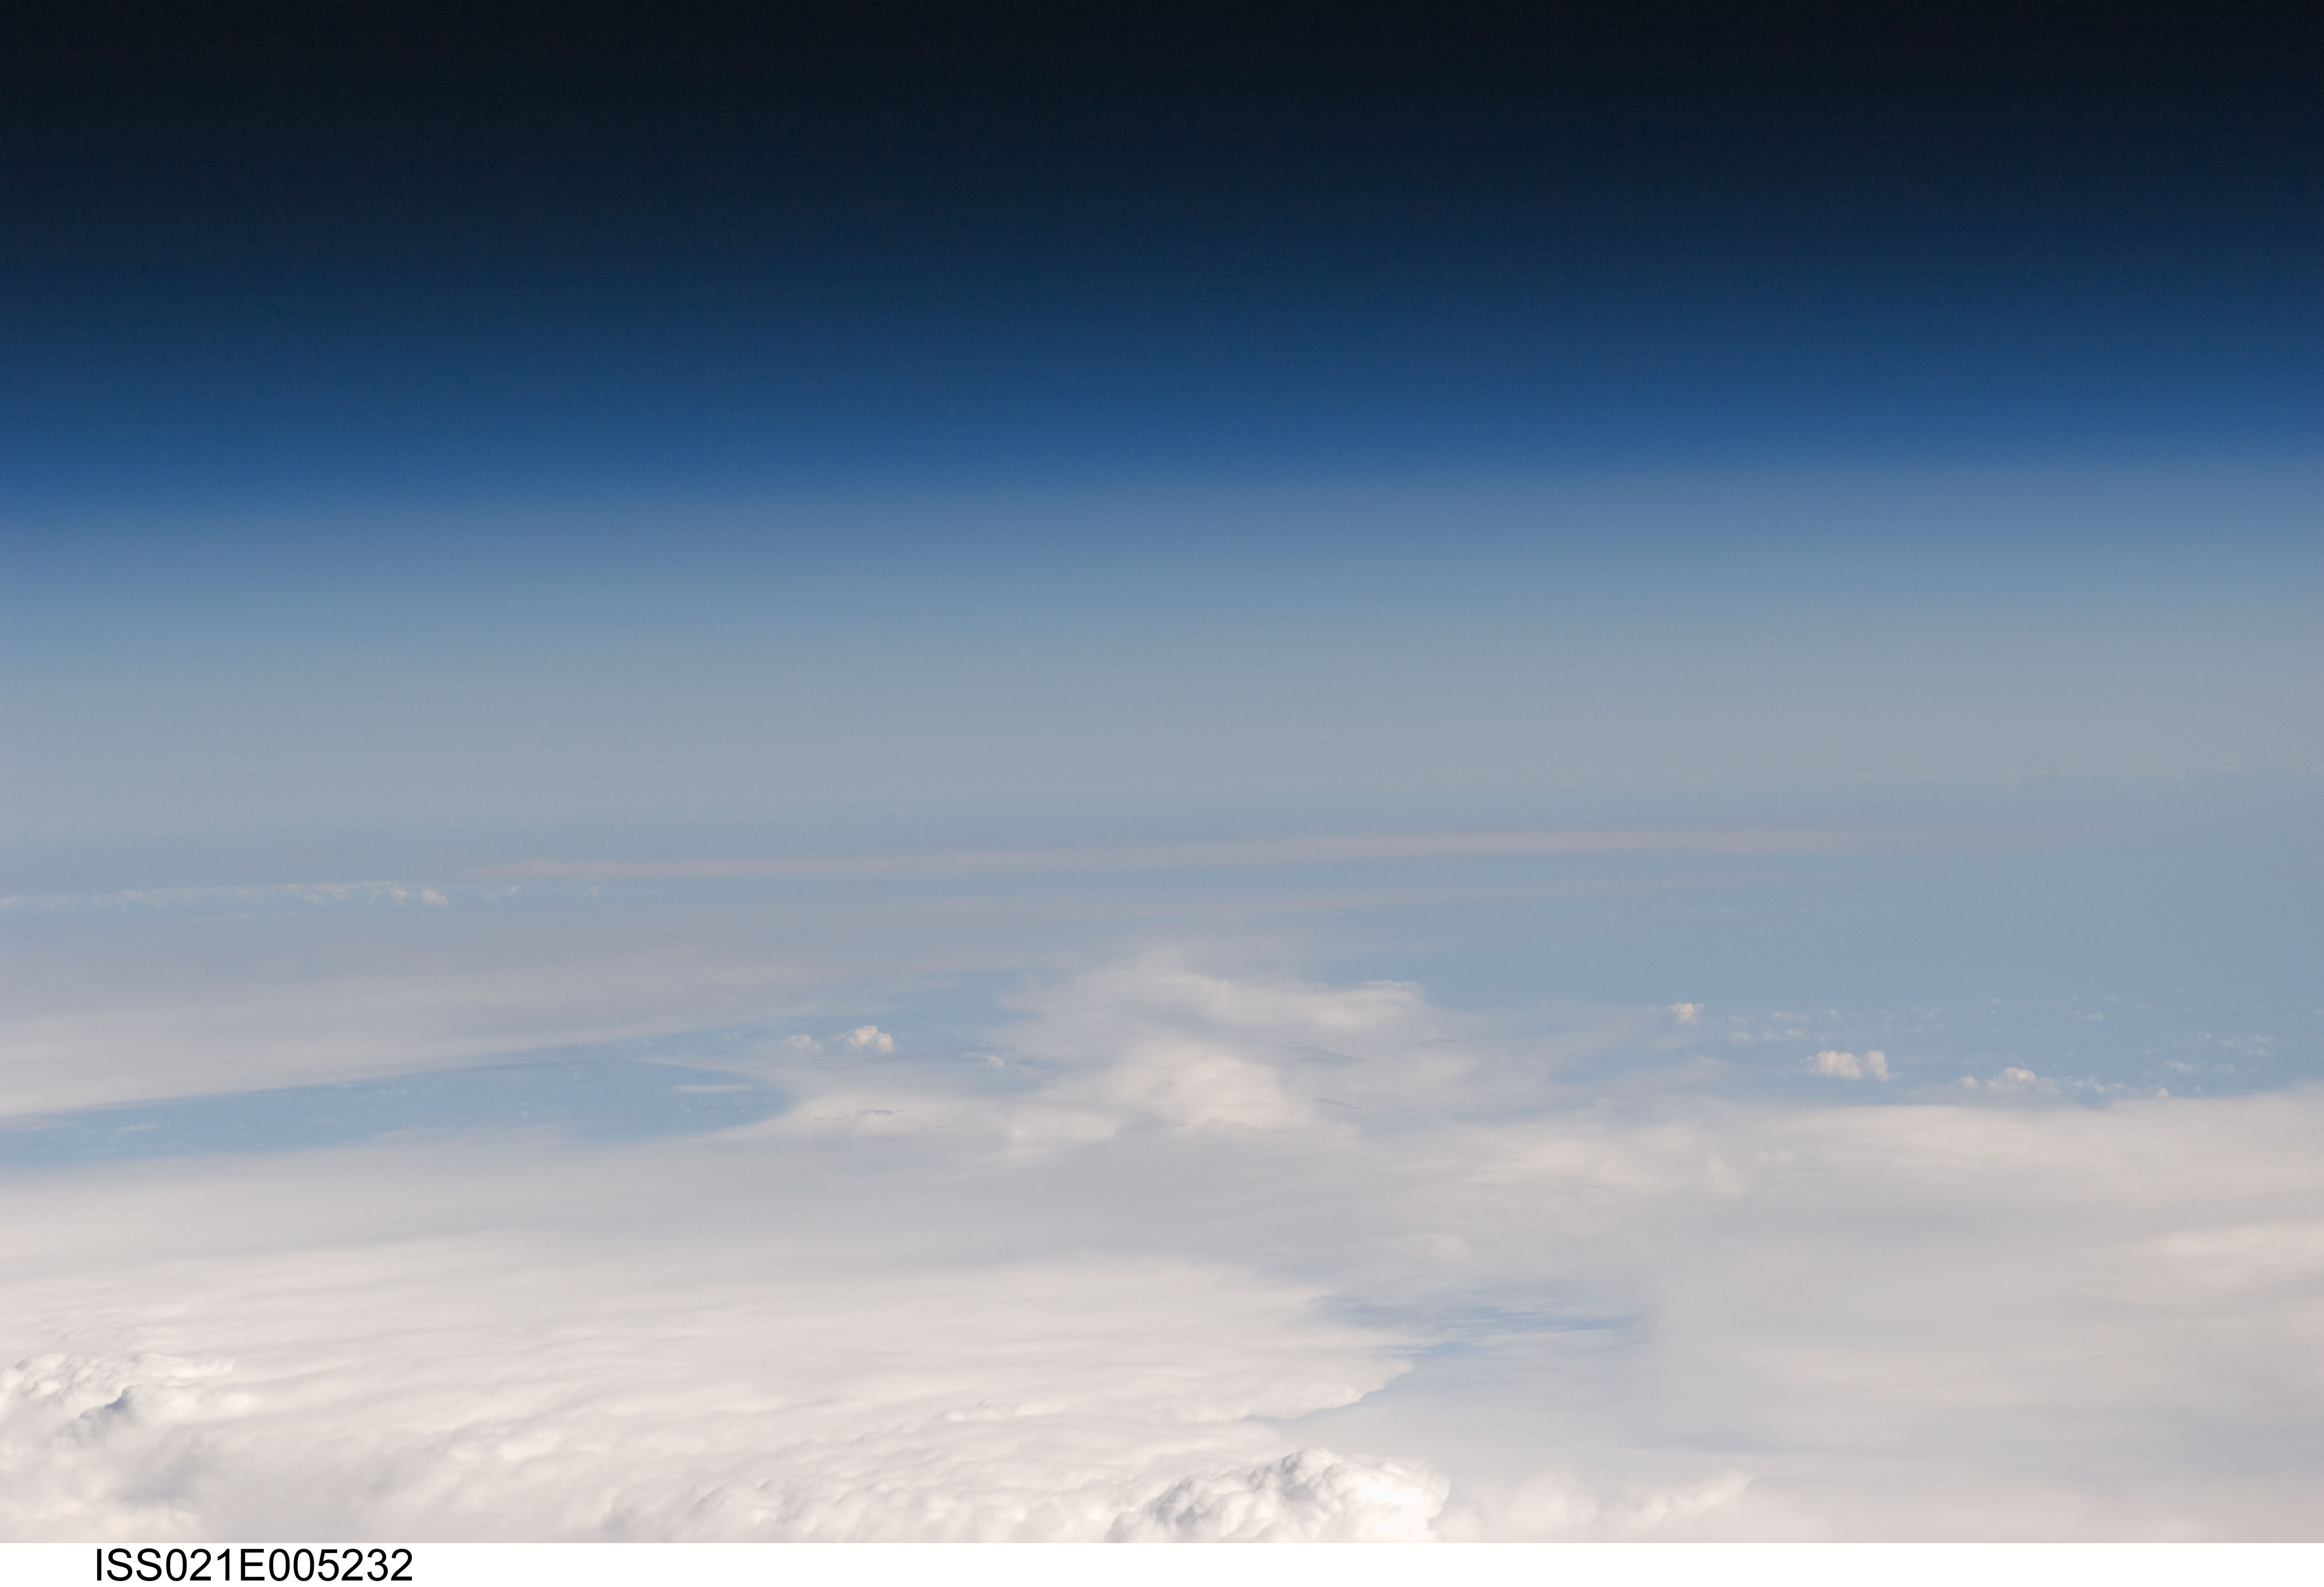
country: PACIFIC OCEAN
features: PAN--MULTILAYERED CLOUDS
